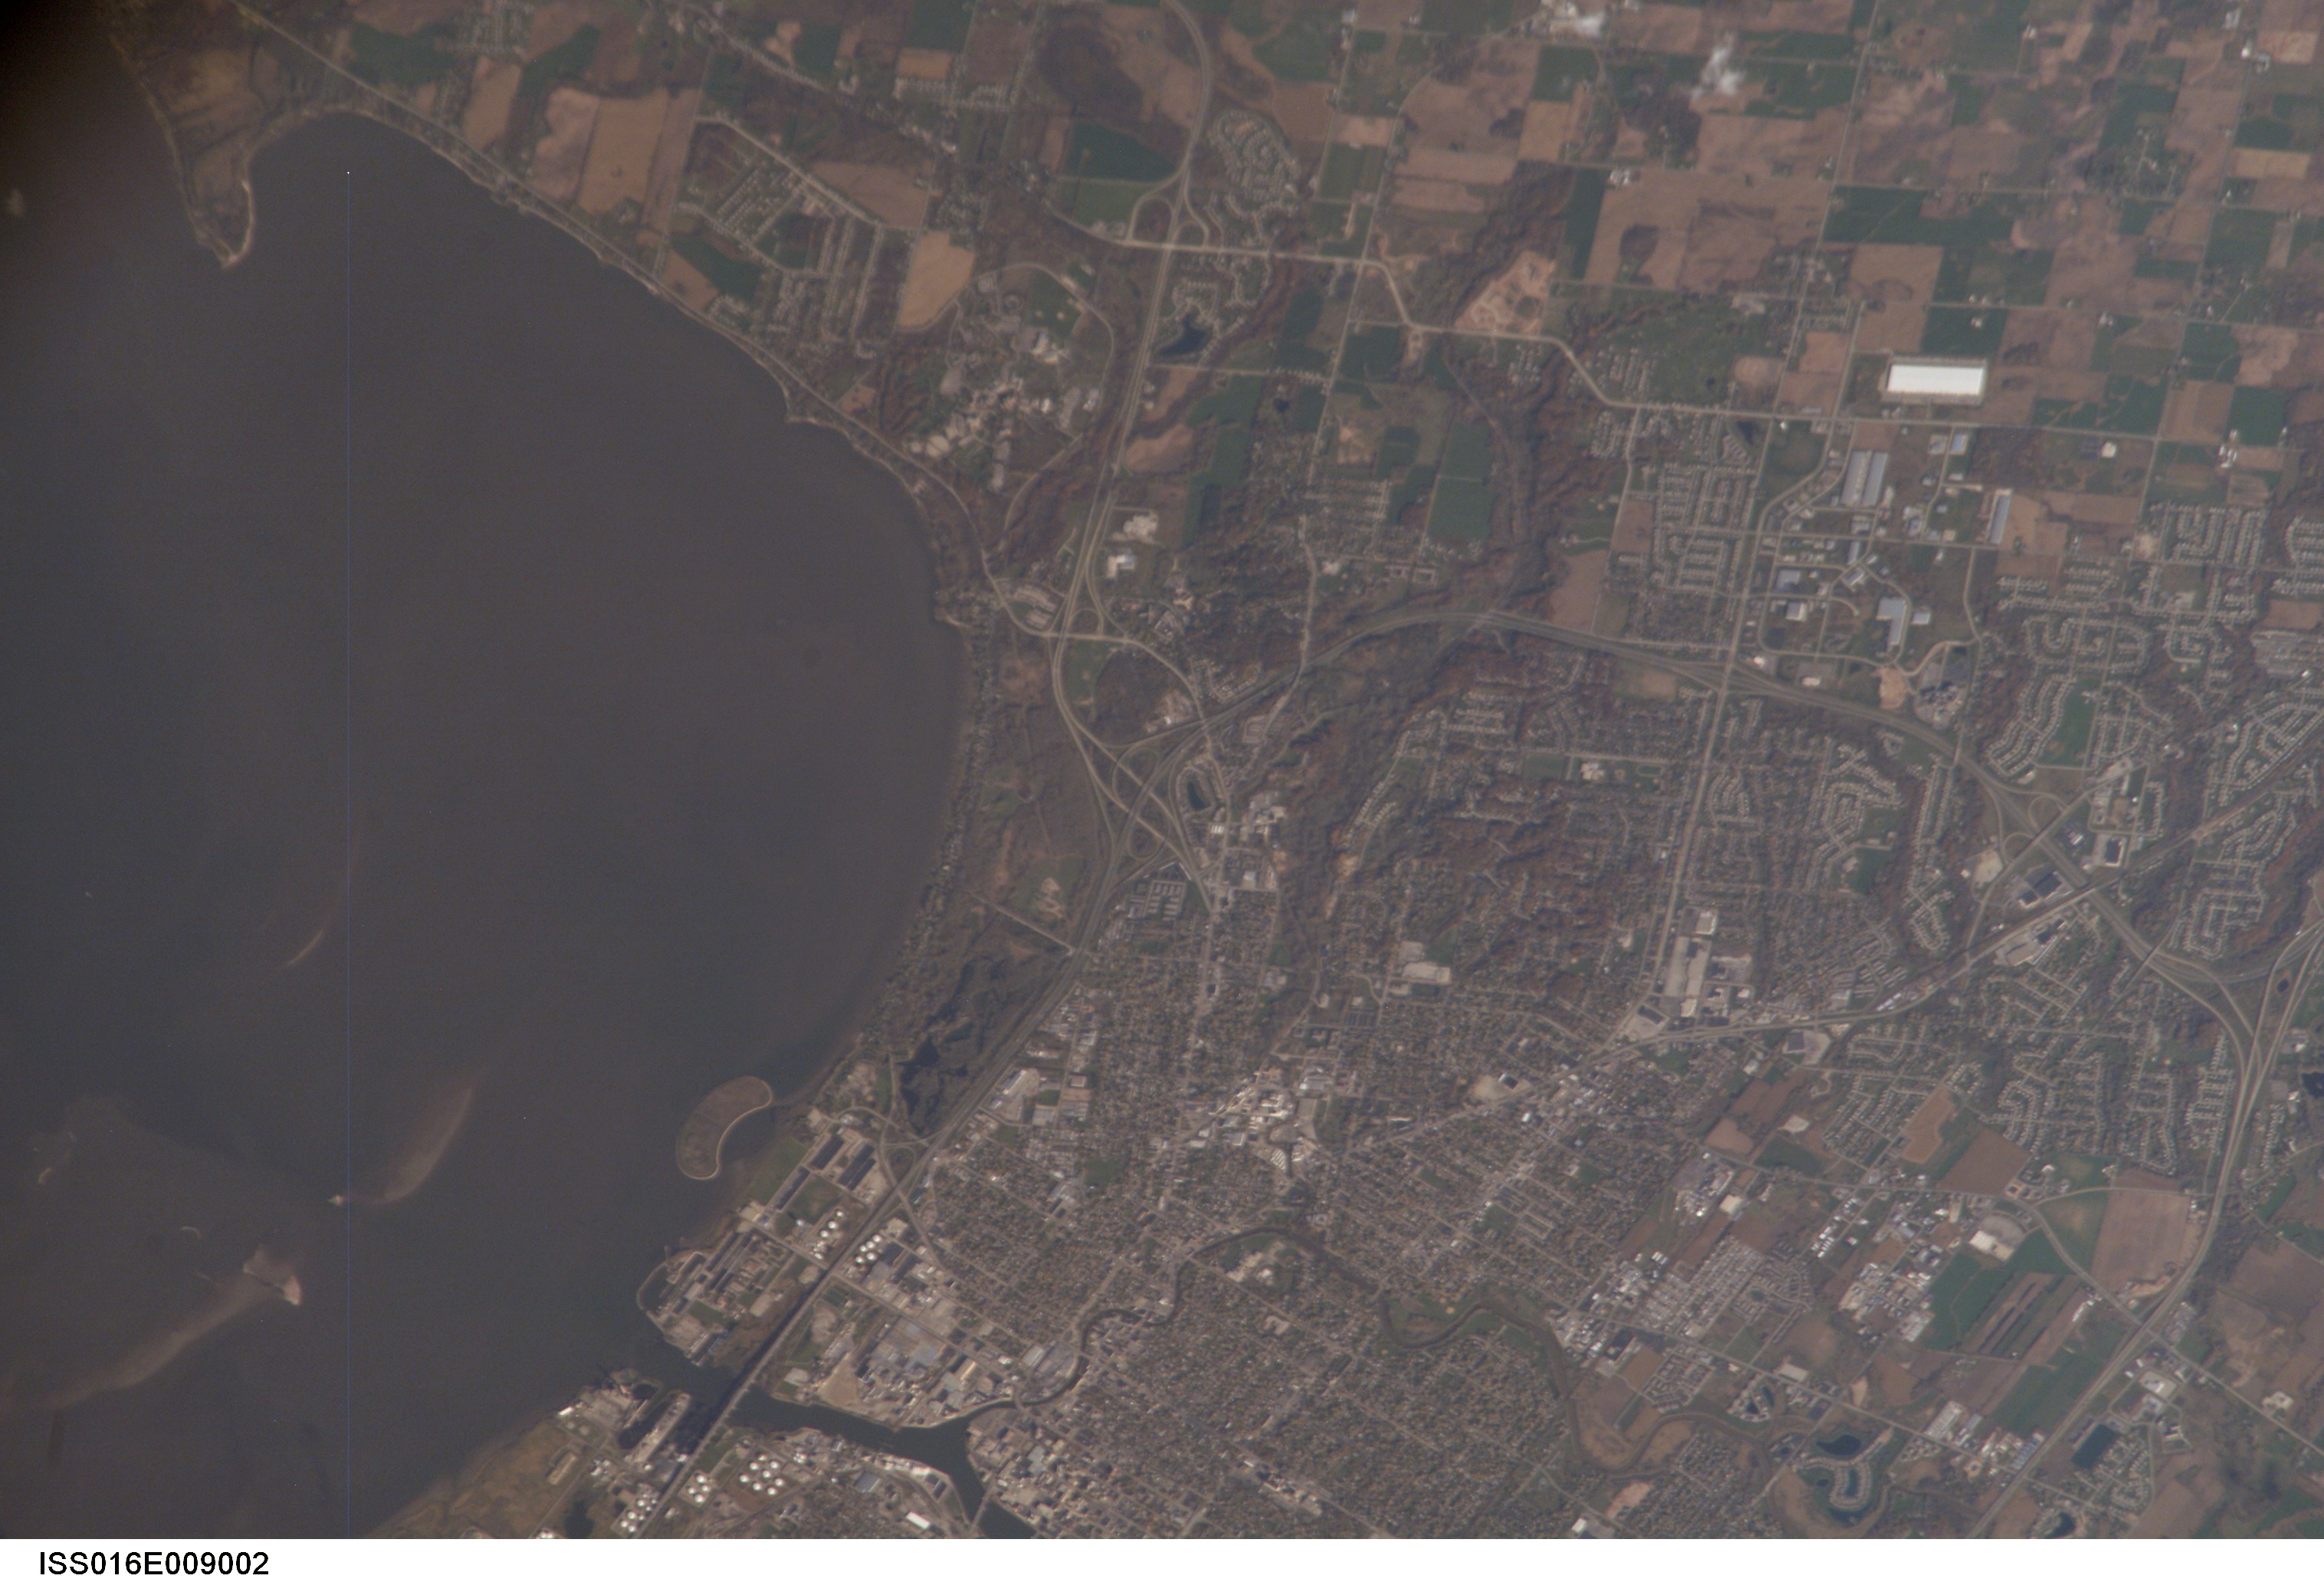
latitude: 44.5
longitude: -87.9
